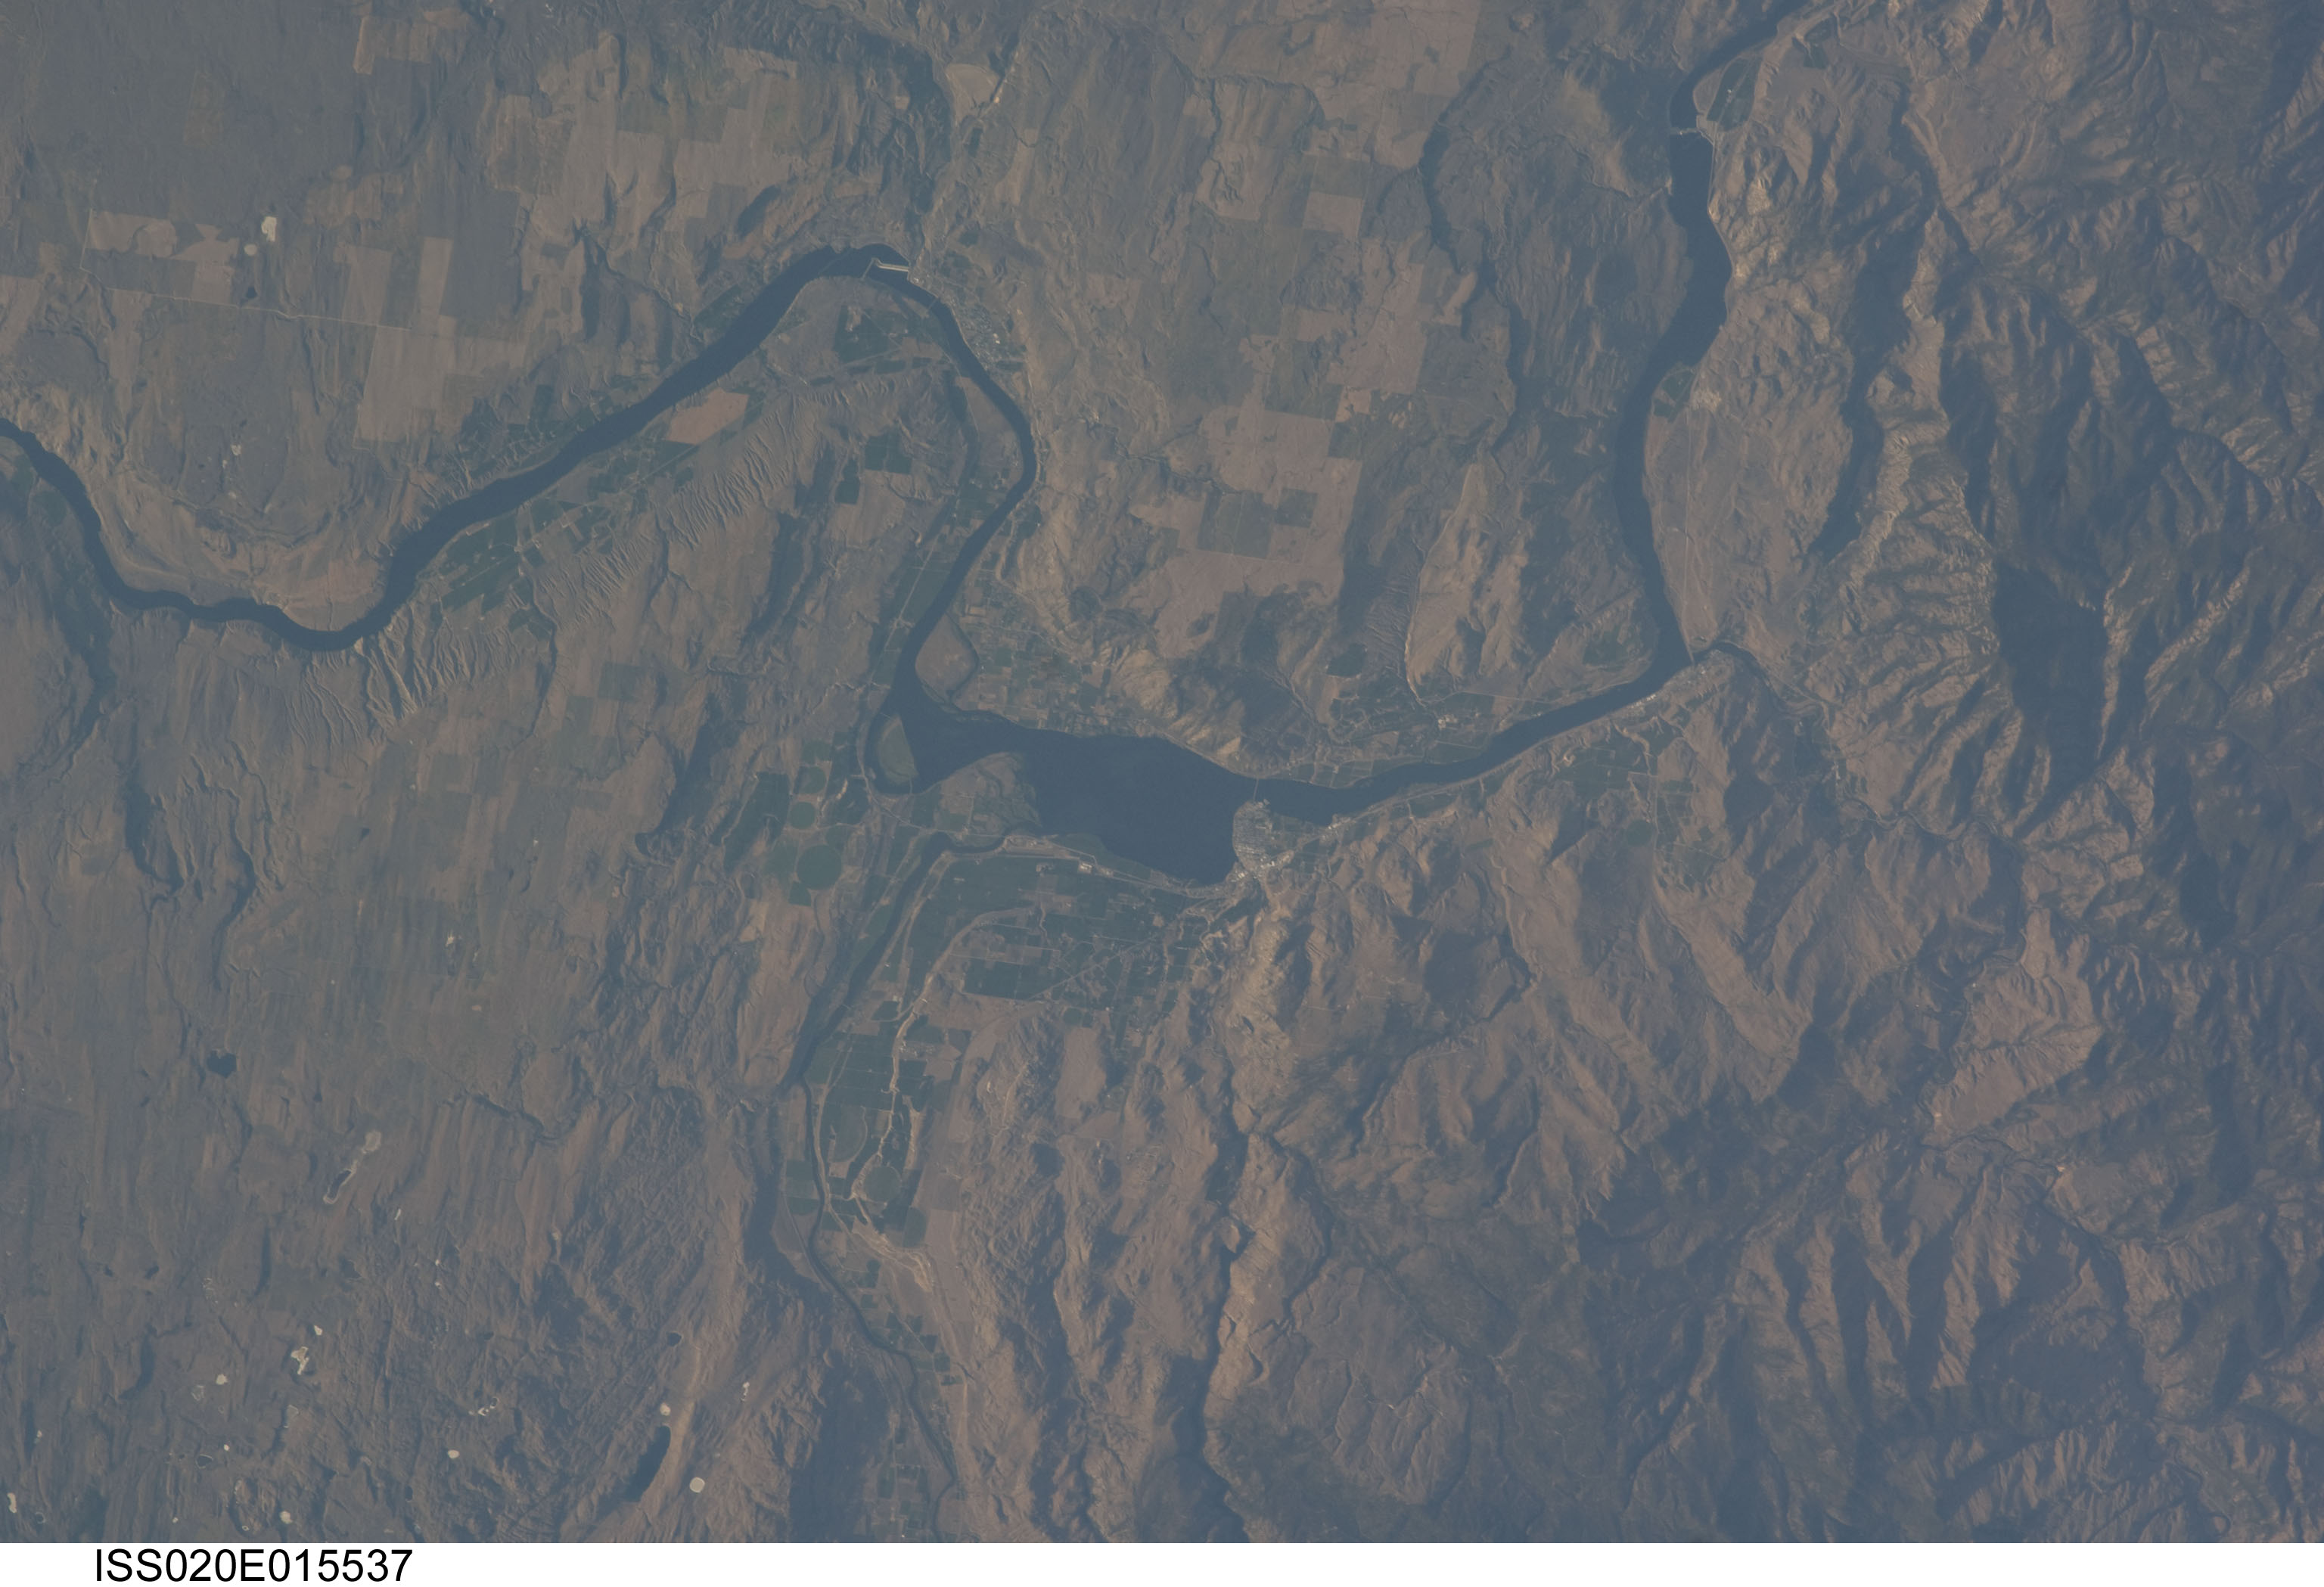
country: USA-WASHINGTON
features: MONSE,BREWSTER
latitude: 48.1
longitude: -119.7
